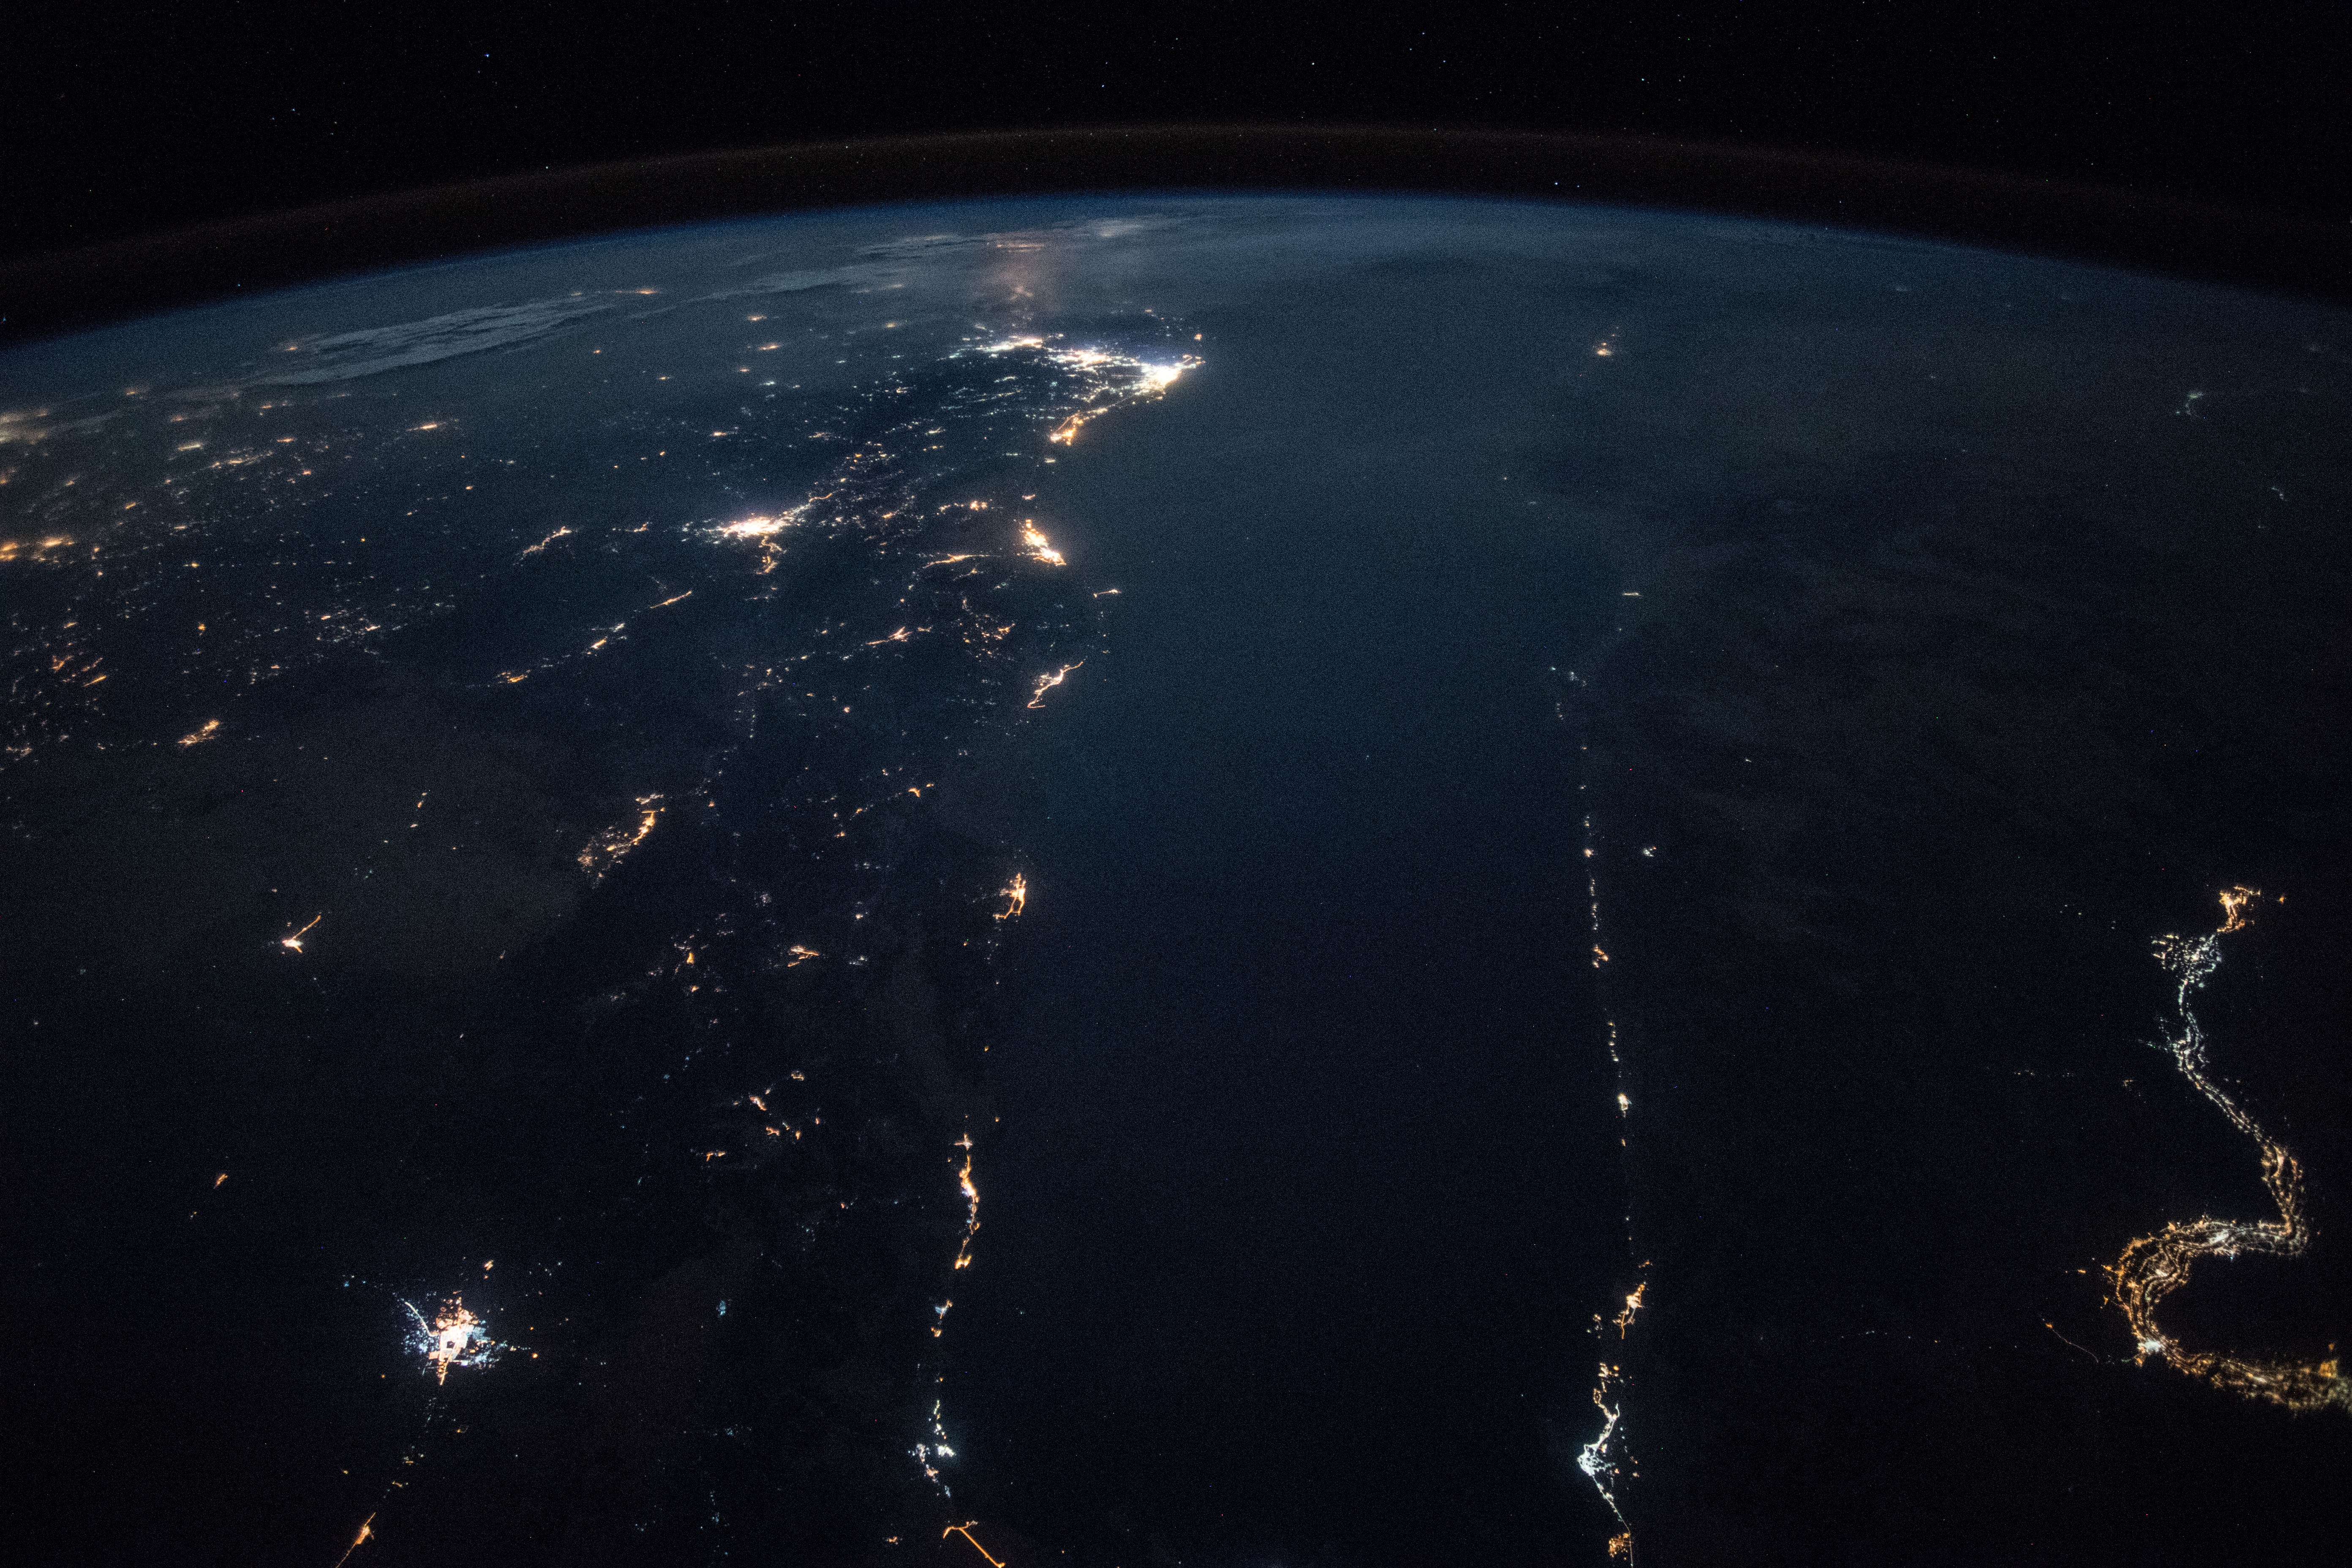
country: SAUDI ARABIA
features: HEJAZ MOUNTAINS, RED SEA, EASTERN DESERT, TABUK CITY, AL WAJH CITY, AL ULA CITY, NILE RIVER, NIGHT, EARTH LIMB
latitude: 27.1
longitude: 35.5
